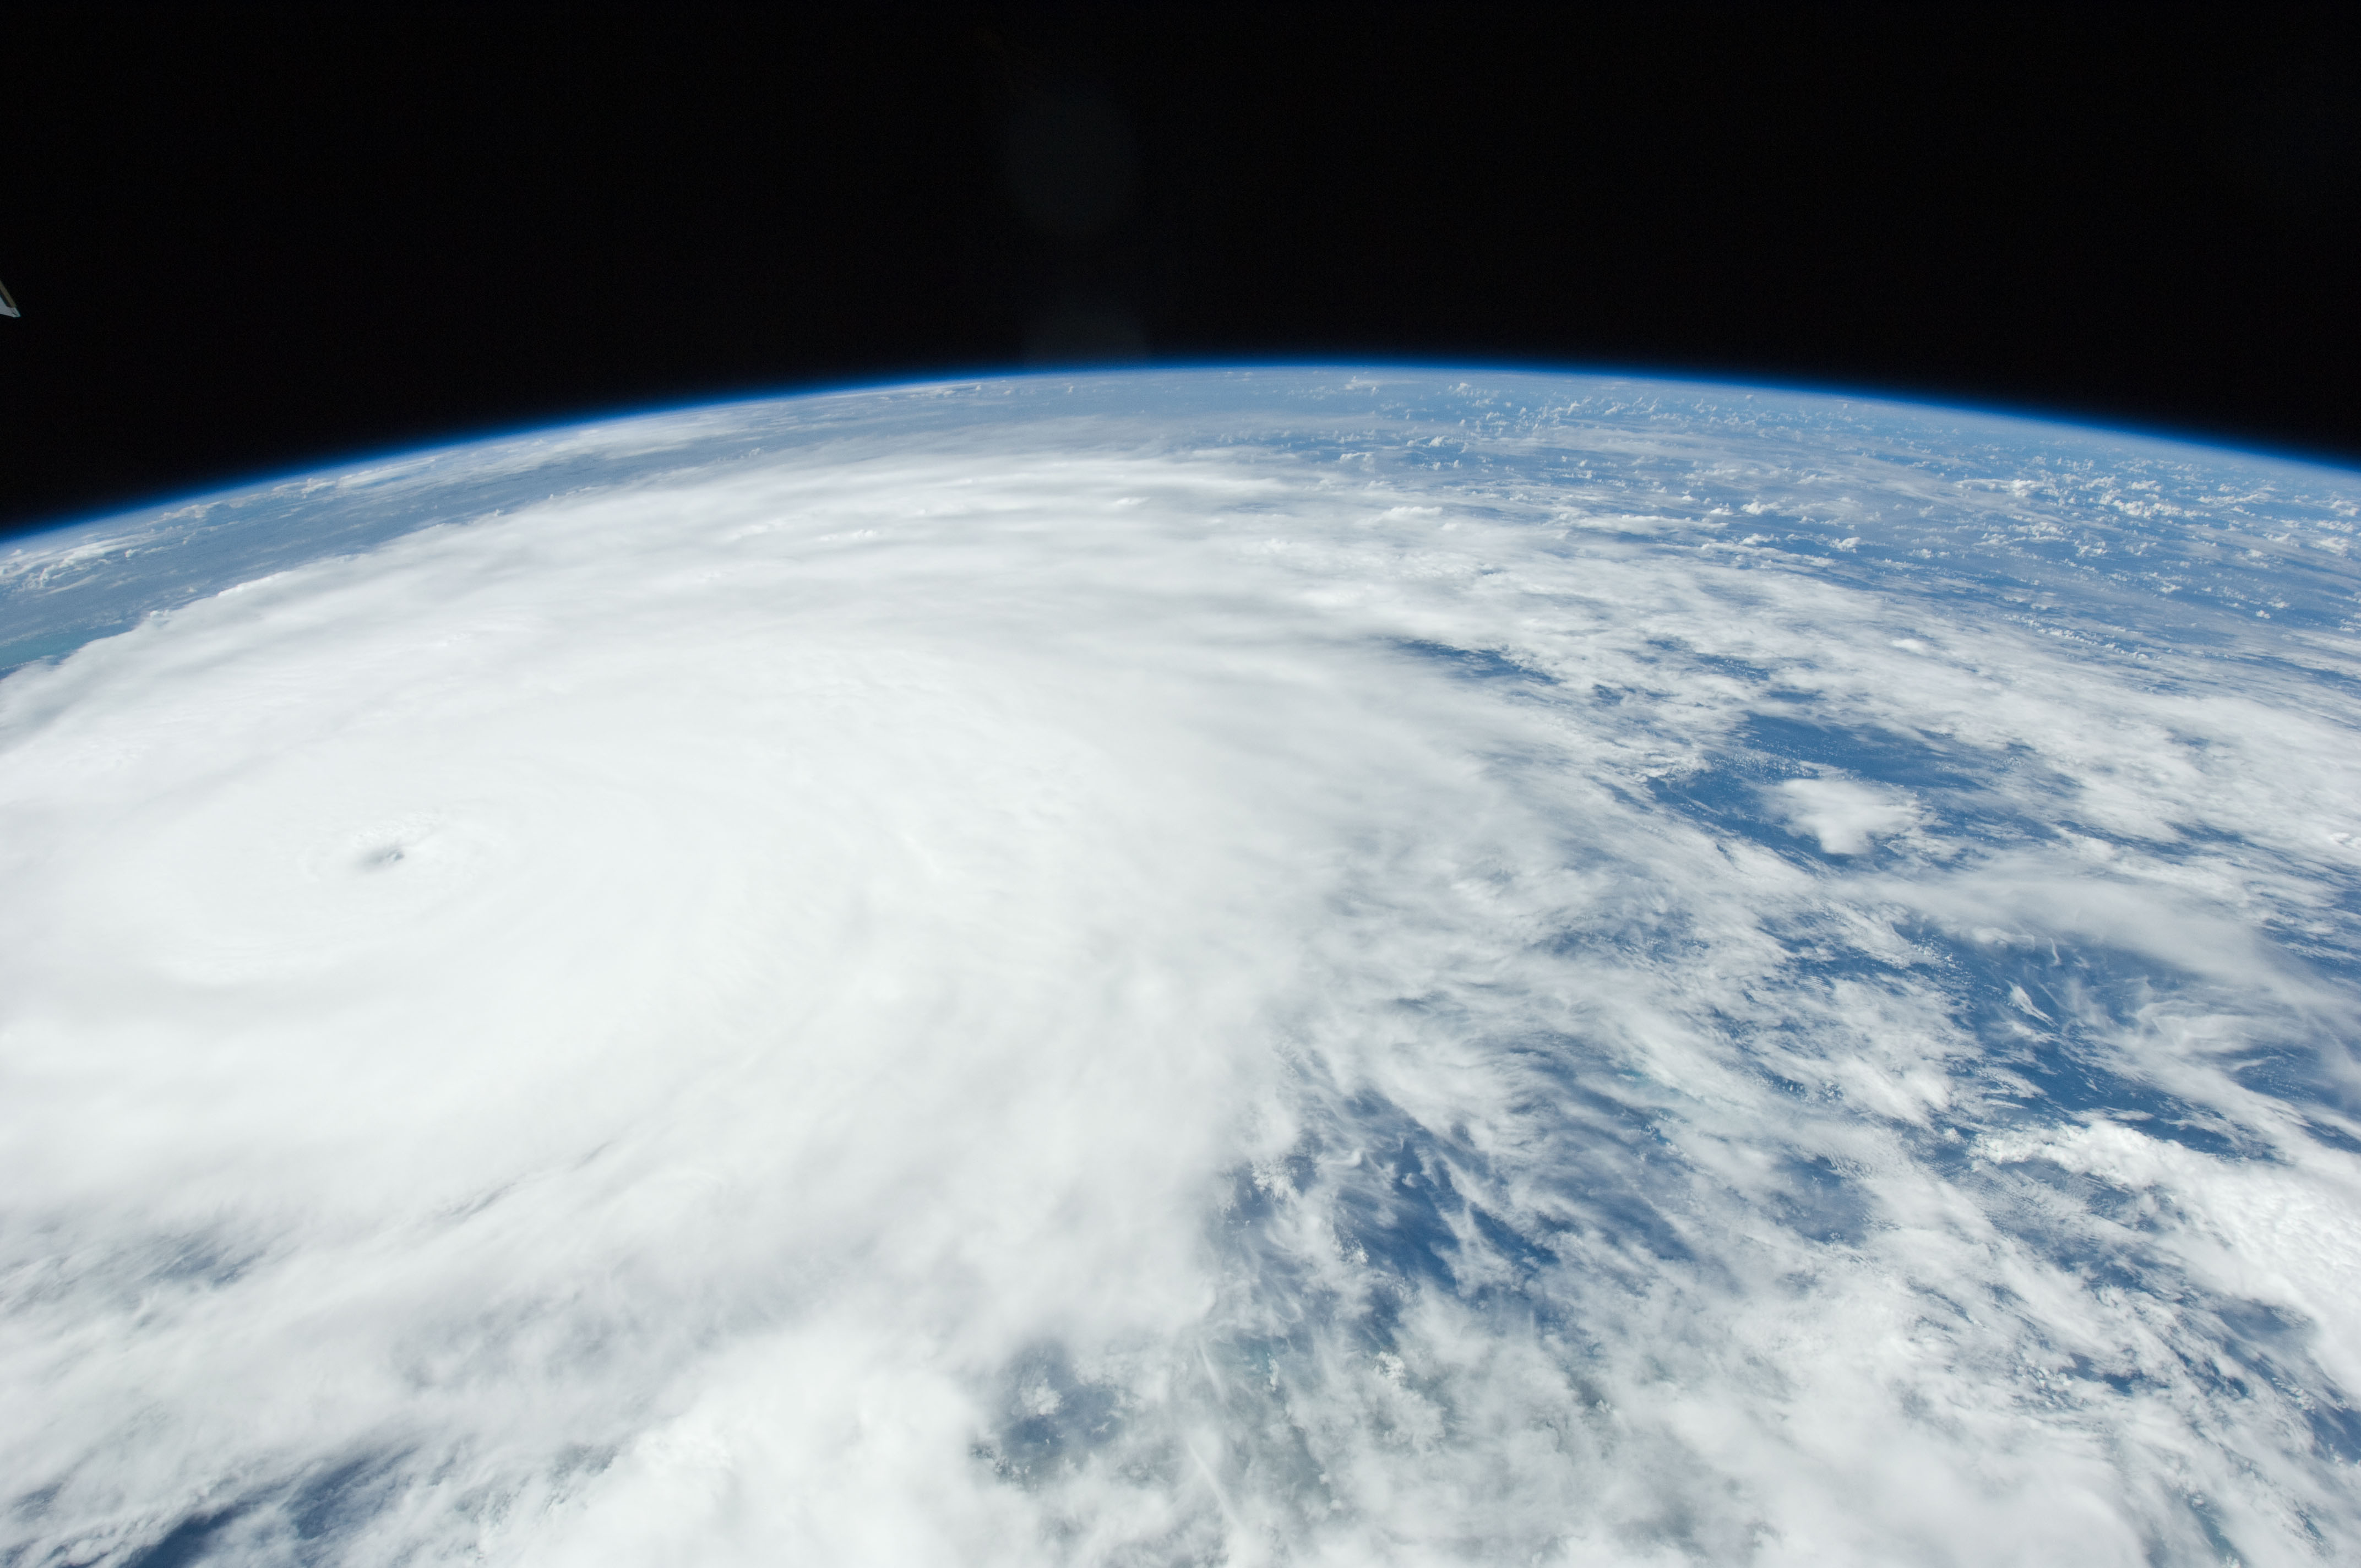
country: BAHAMAS
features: PAN-HURRICANE IRENE, ATLANTIC O., EYE, STORM BANDS, ISS
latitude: 23.5
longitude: -74.5
